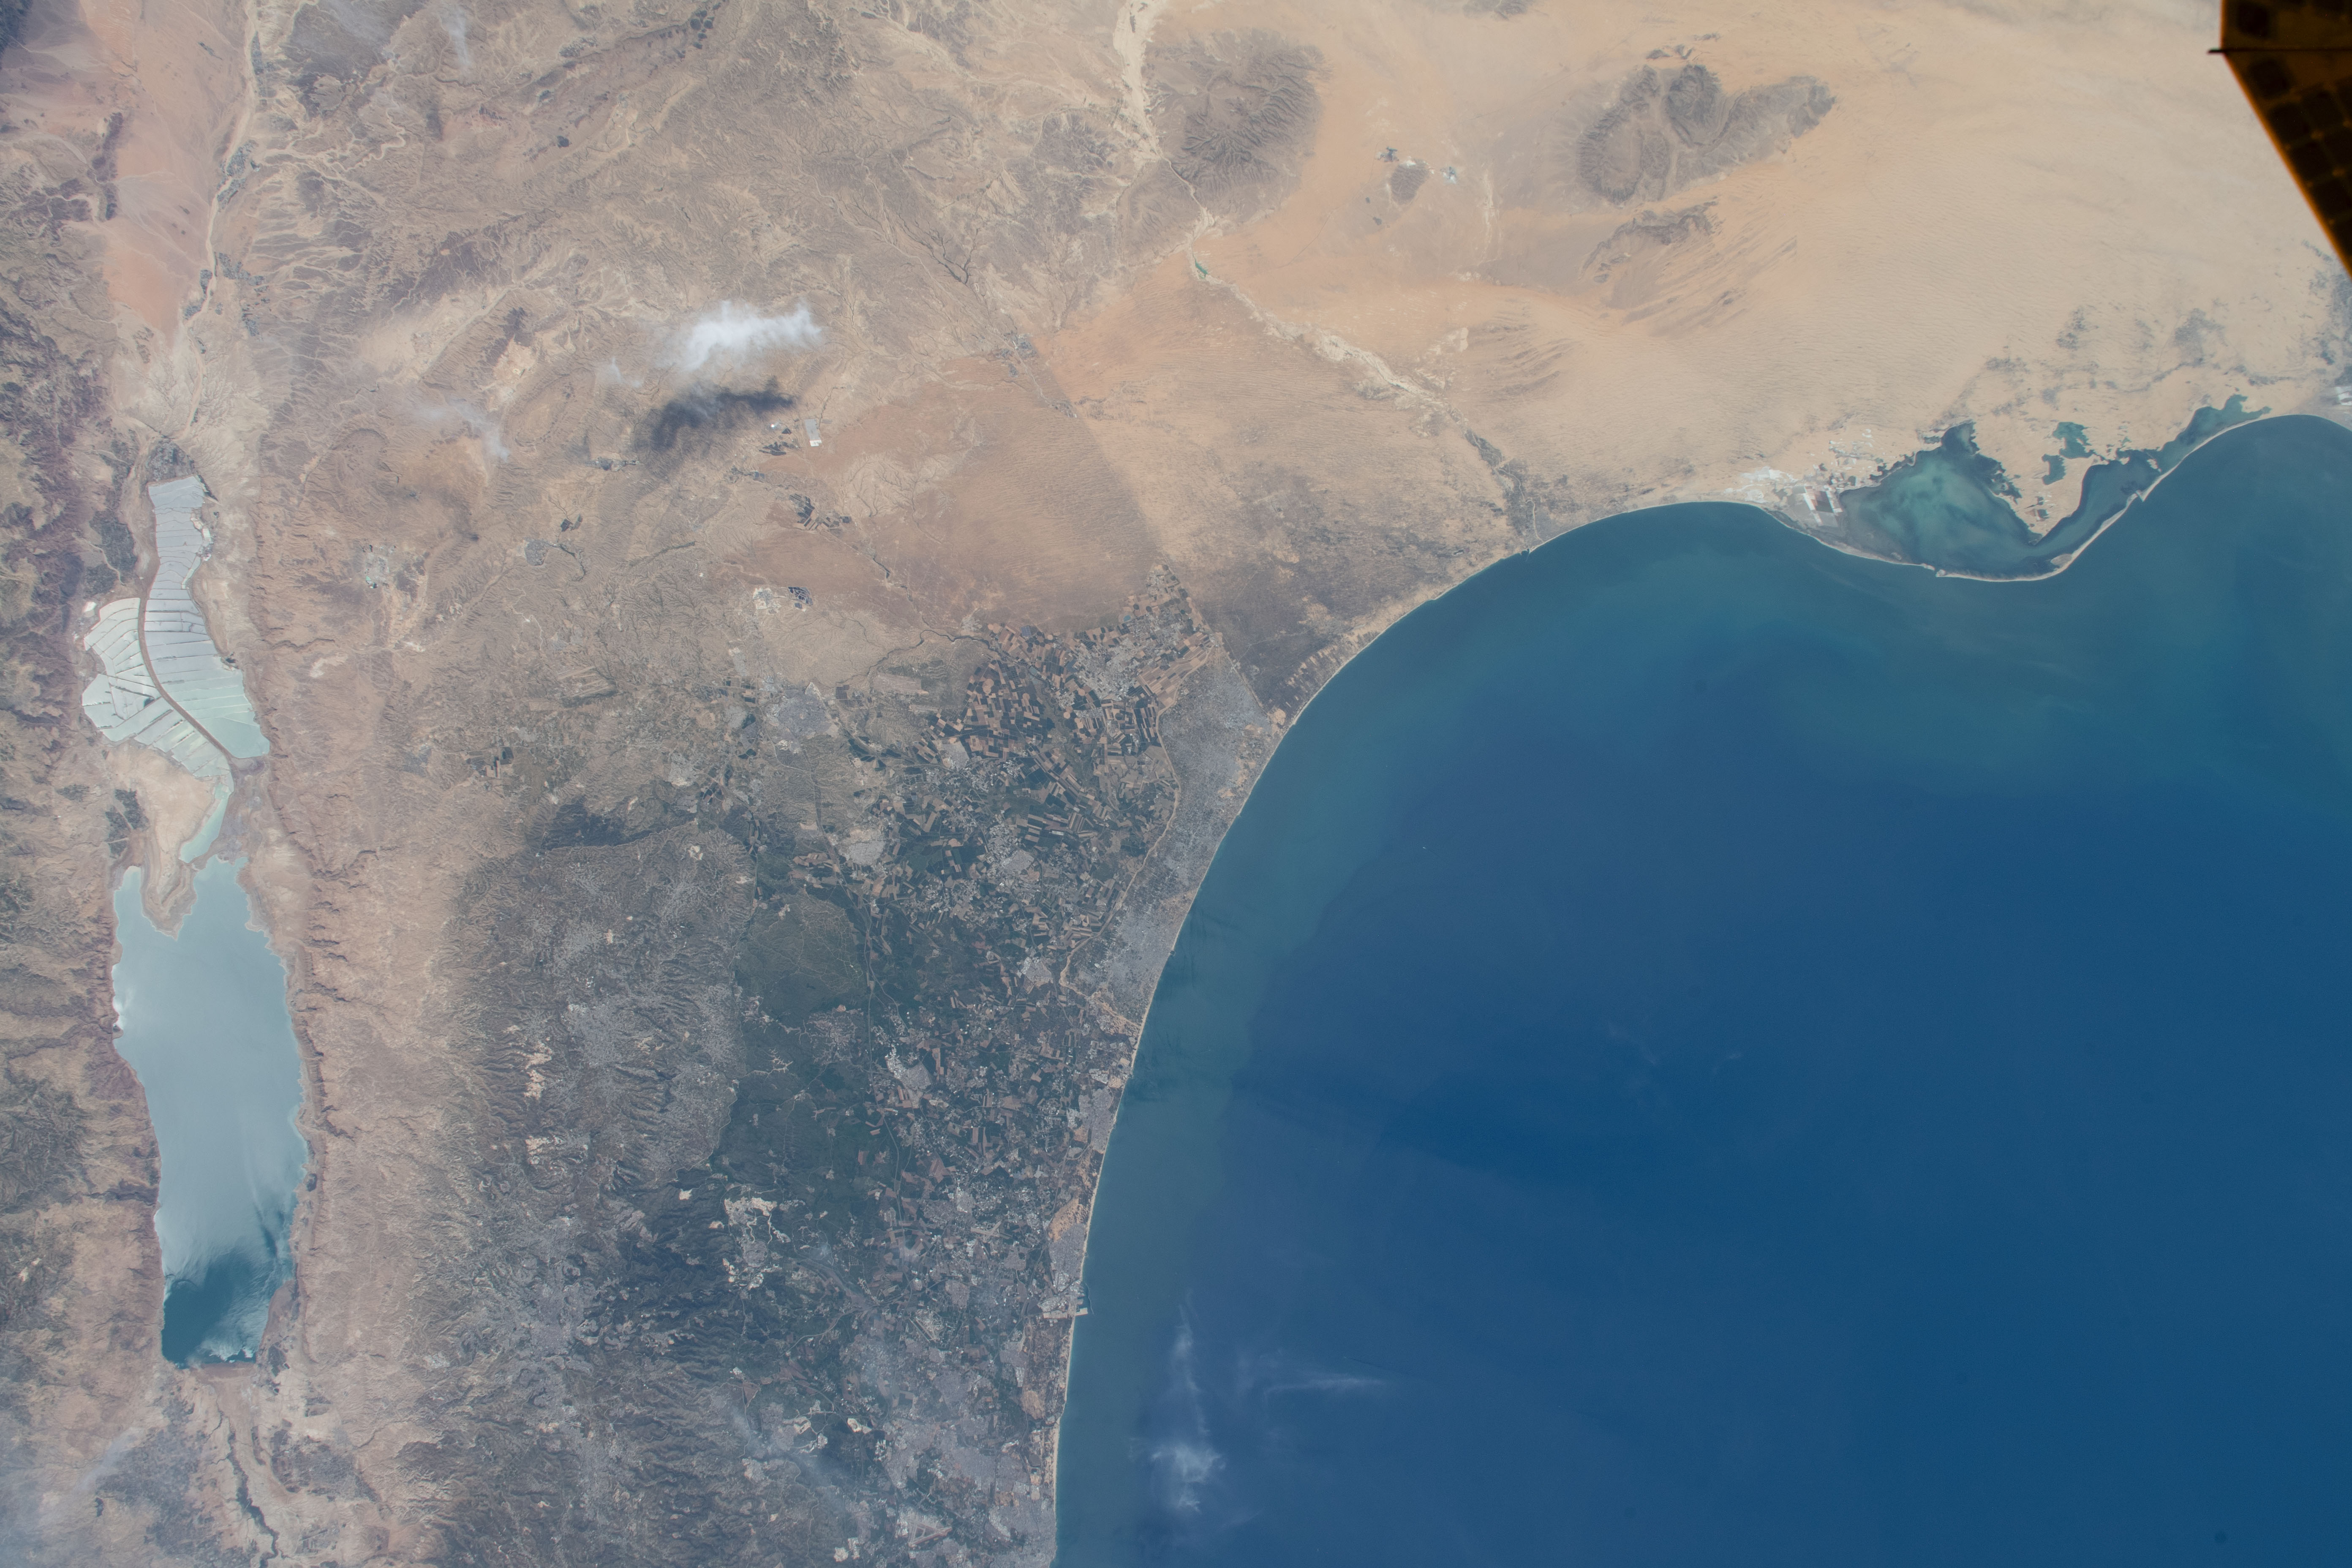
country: ISRAEL
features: JERUSALEM, TEL AVIV, DEAD SEA, ARAD, GAZA, LAKE BARDAWIL, MEDITERRANEAN SEA
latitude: 32.0
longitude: 35.0
